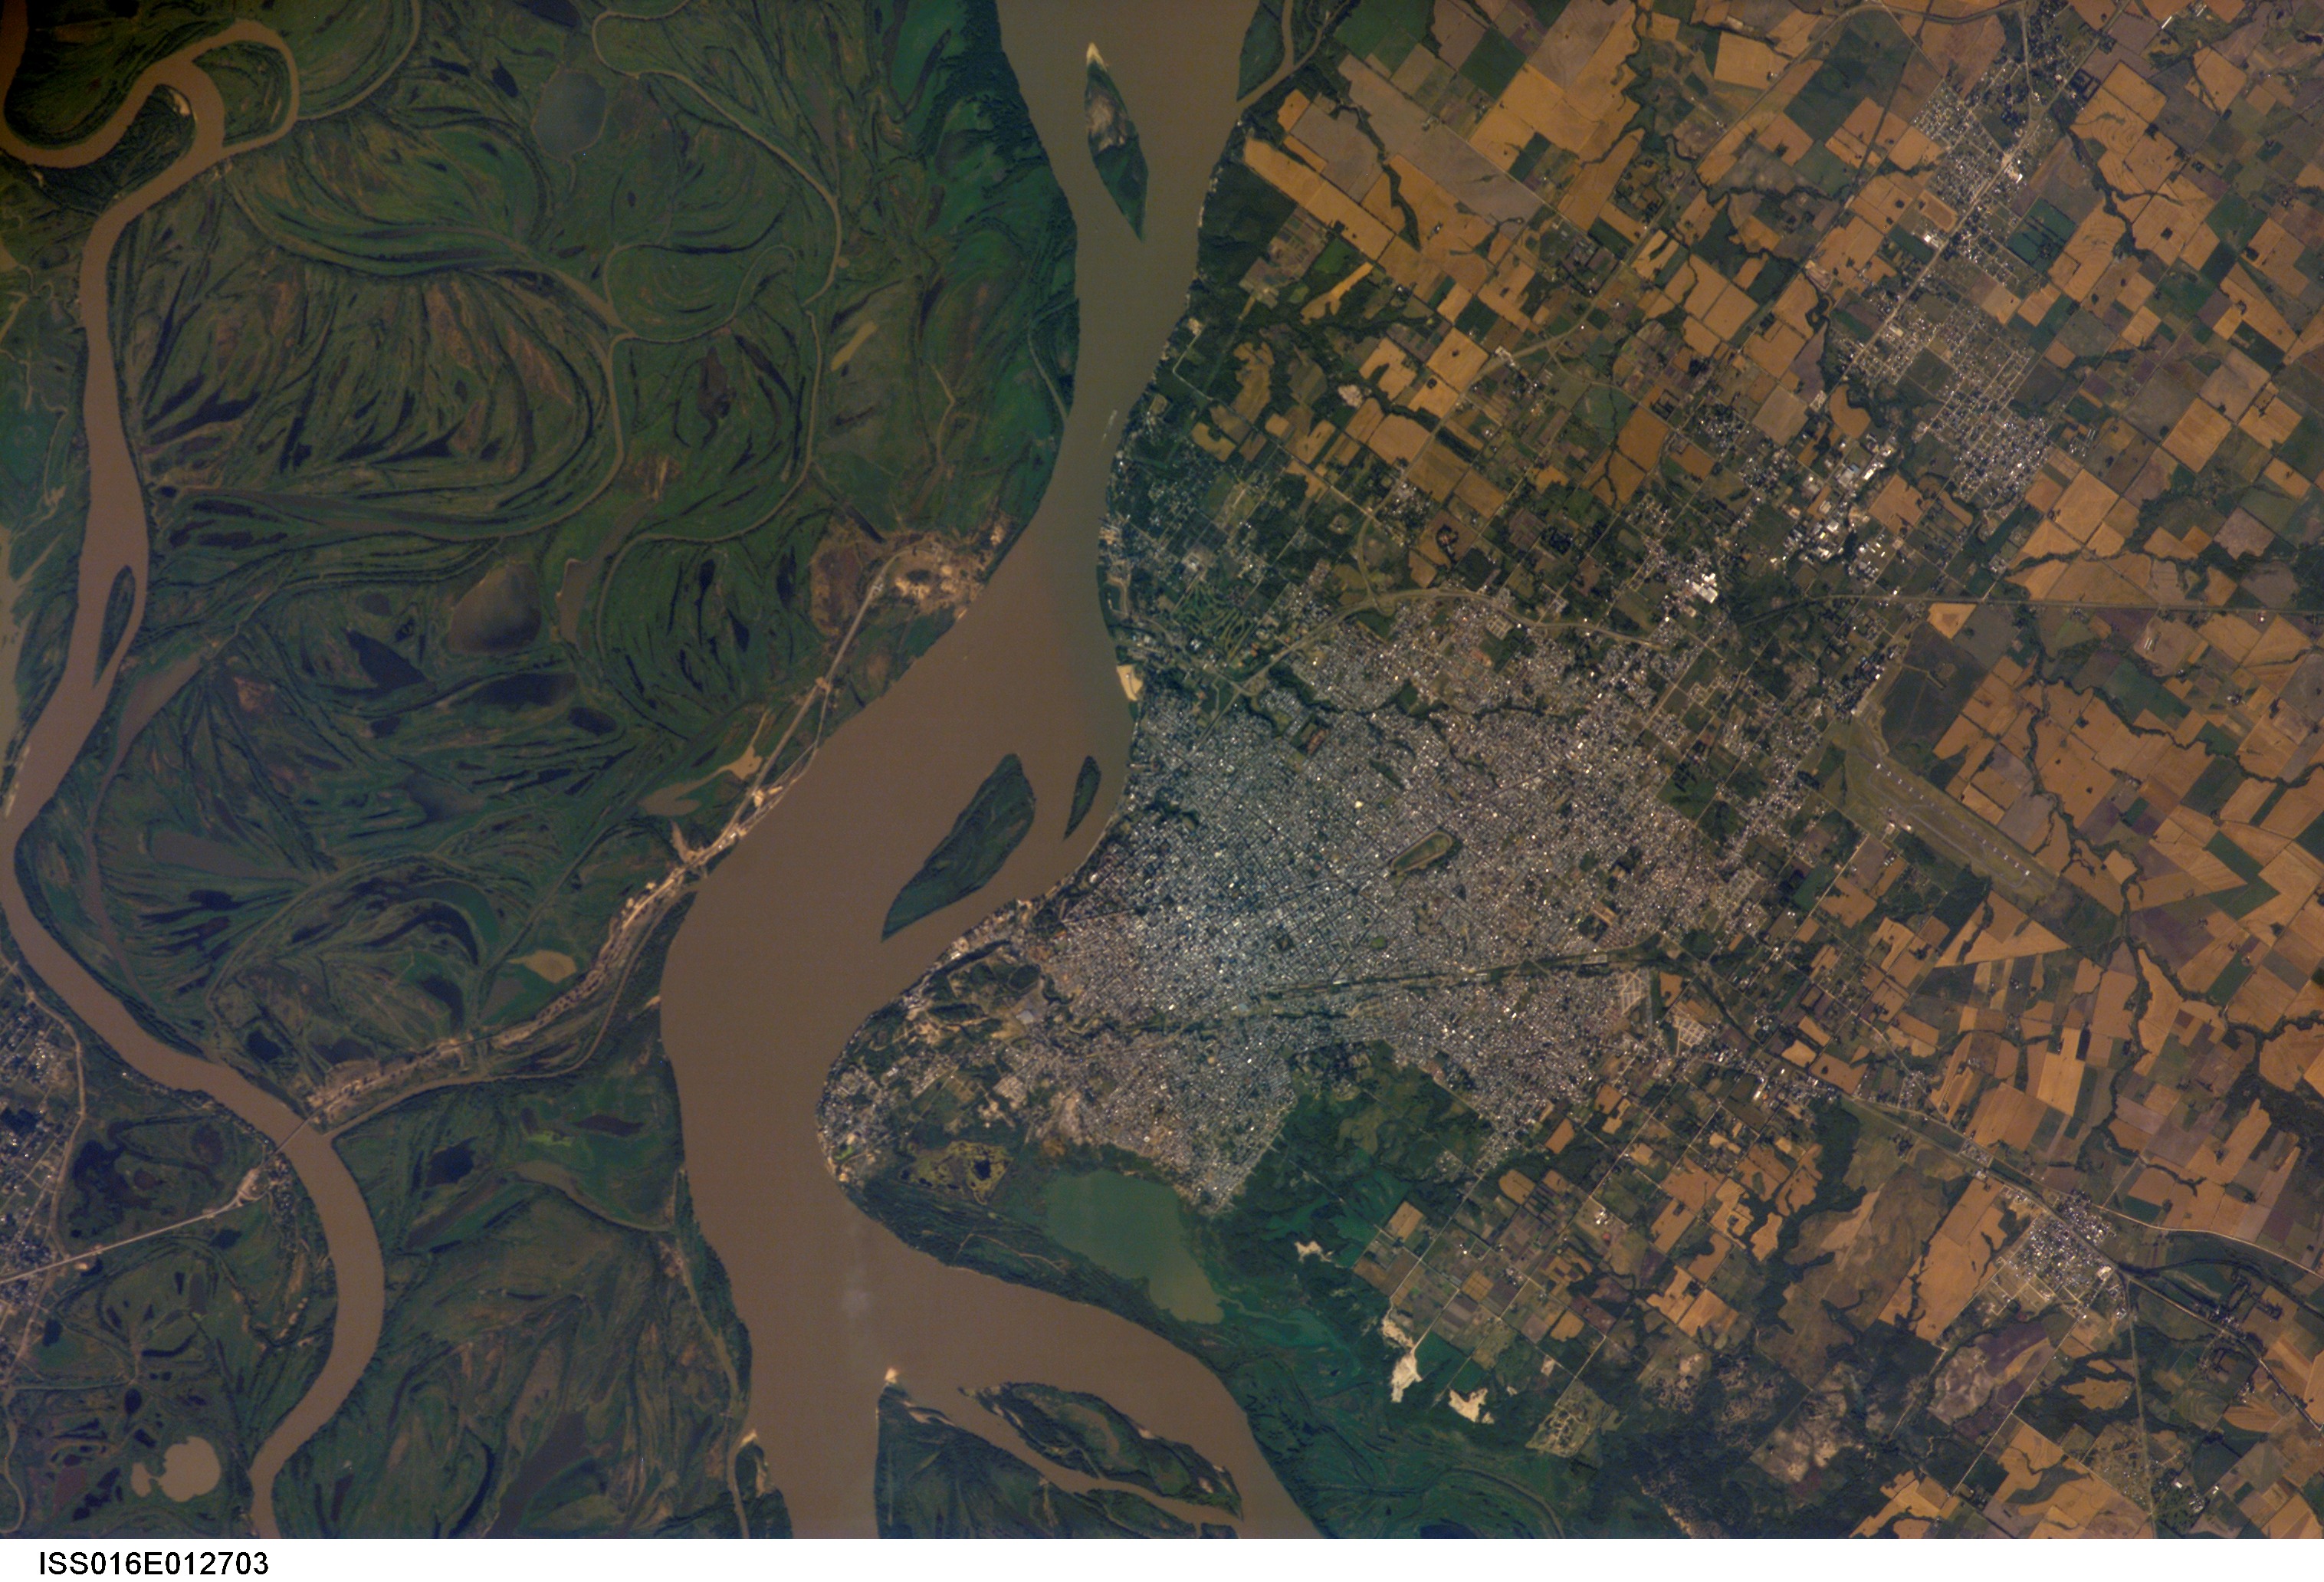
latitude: -31.7
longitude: -60.5
